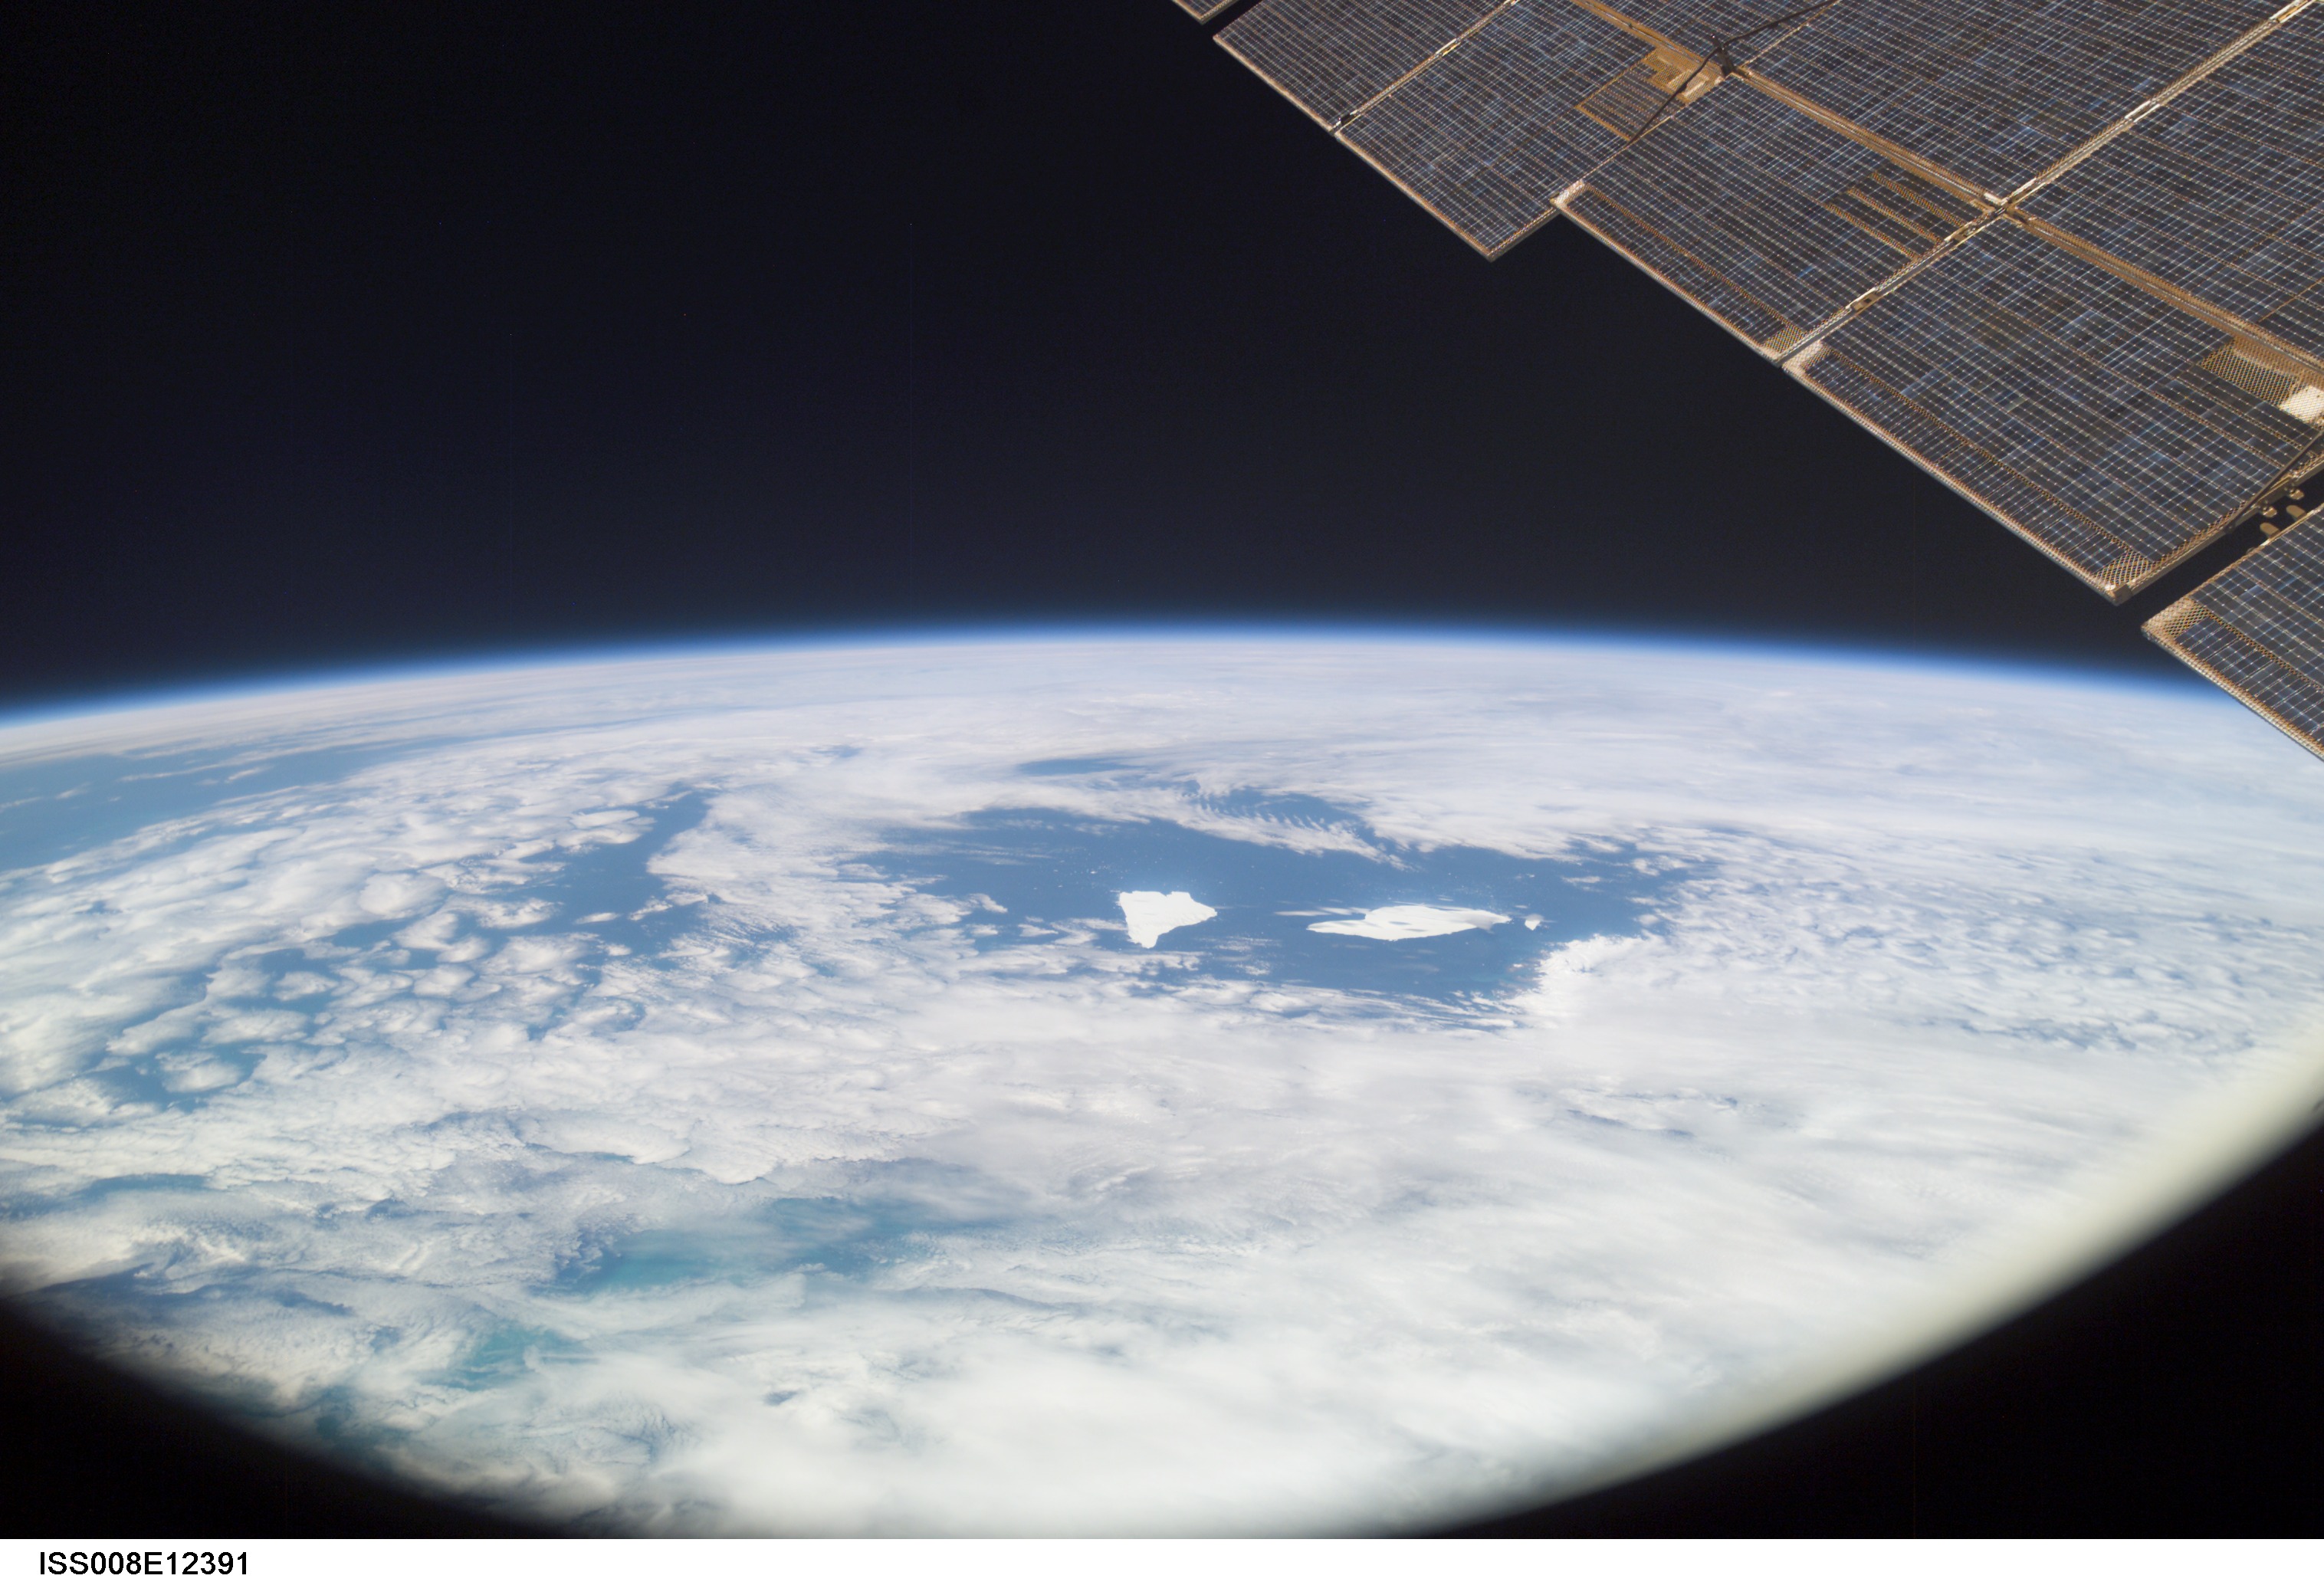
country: ATLANTIC OCEAN
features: PAN-ICEBERGS, PLANKTON BLOOM
